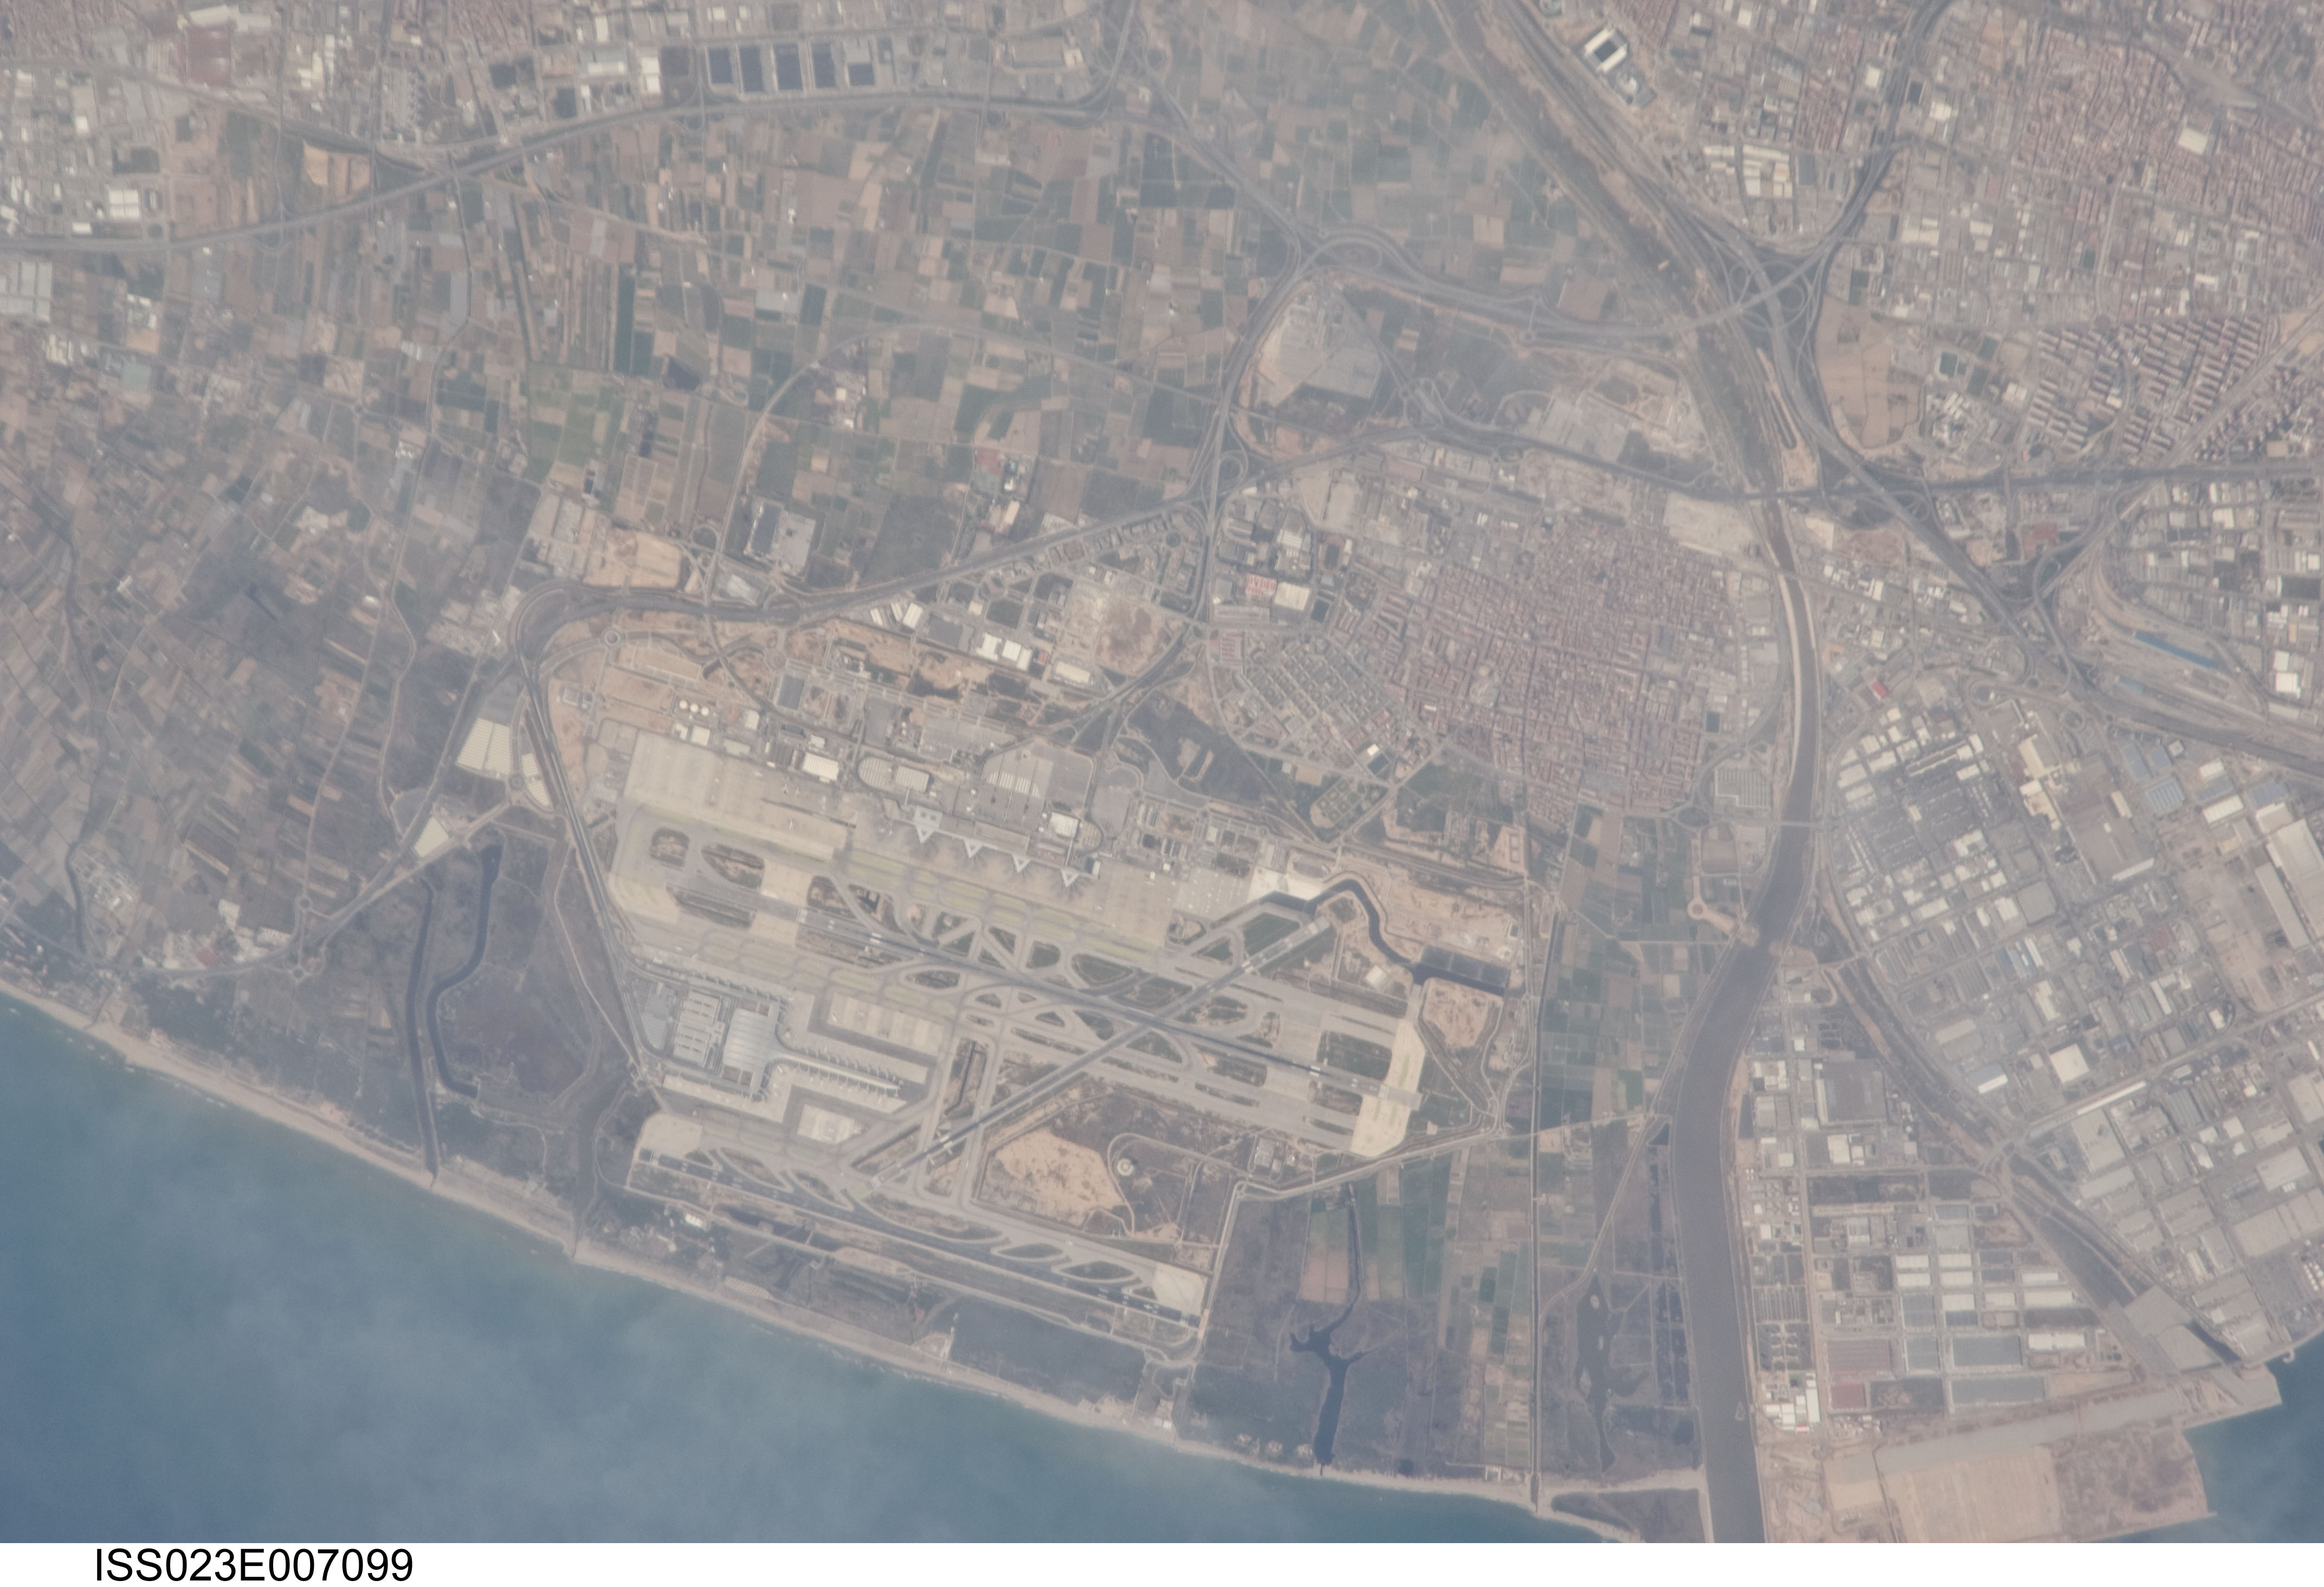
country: SPAIN
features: BARCELONA AIRPORT, LLOBREGAT R., COAST
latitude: 41.3
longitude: 2.1
